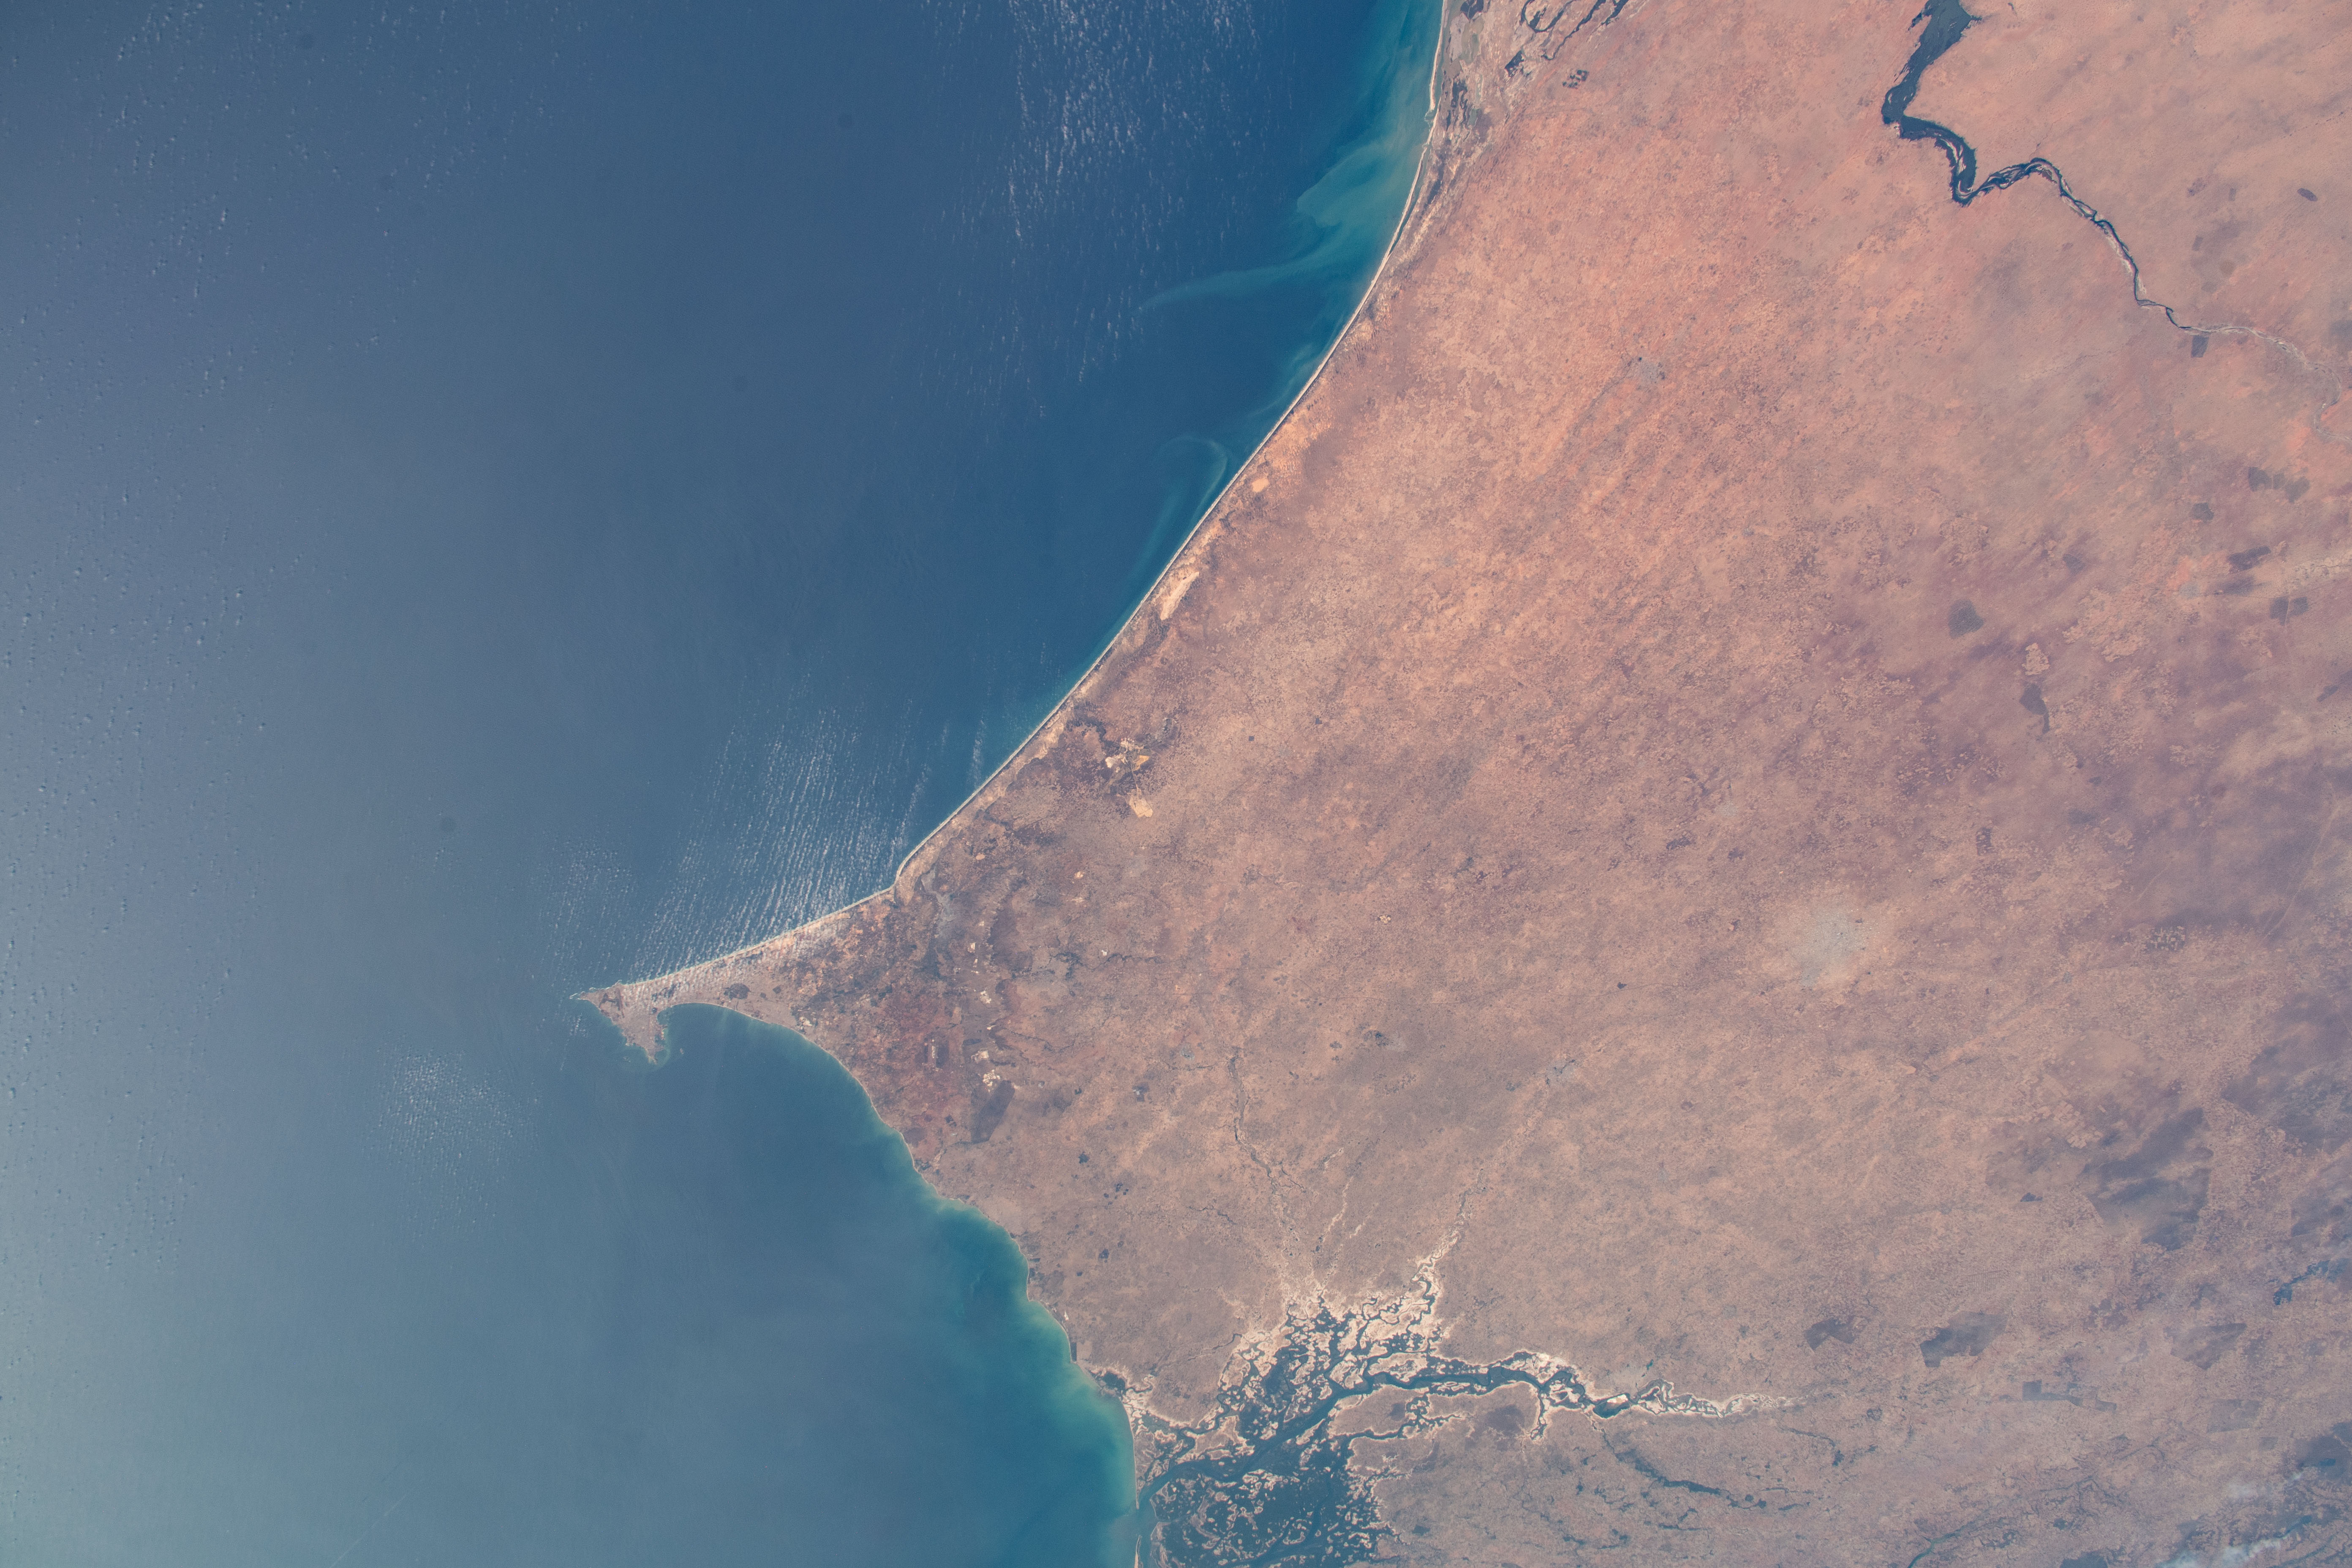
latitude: 15.0
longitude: -16.5
